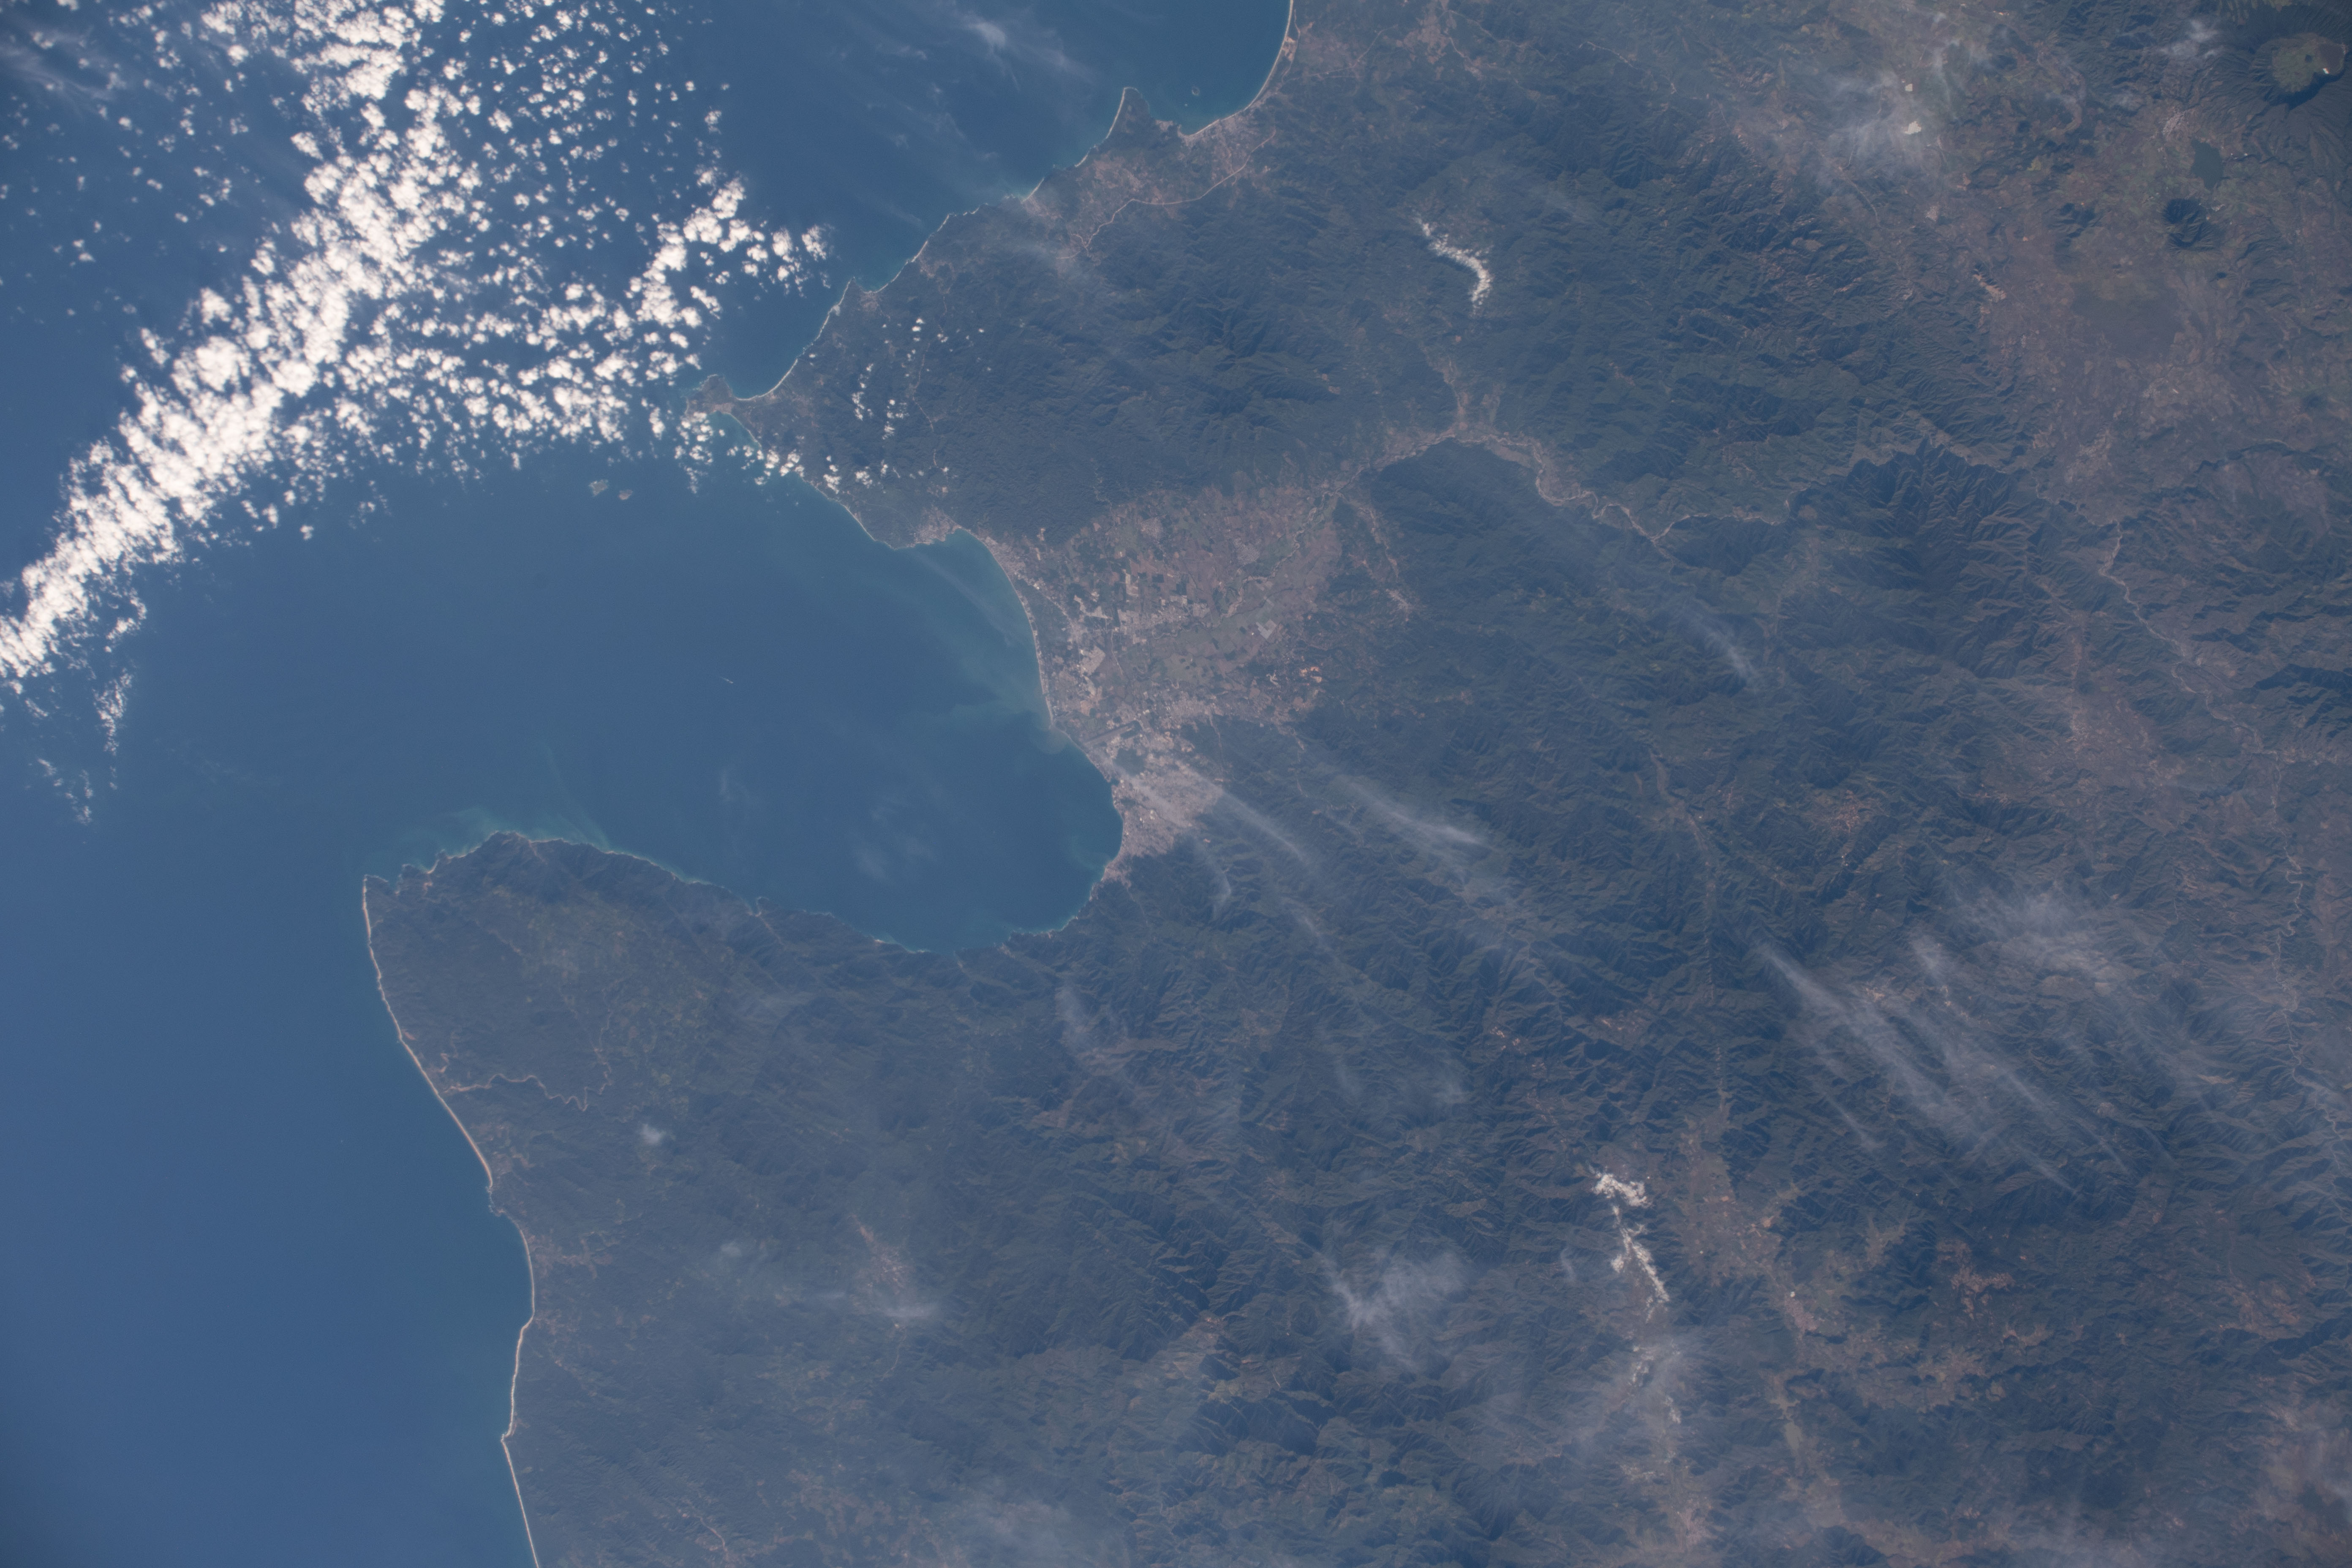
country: MEXICO
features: BANDERAS BAY, COAST, PUERTO VALLARTA
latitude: 20.7
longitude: -105.3
